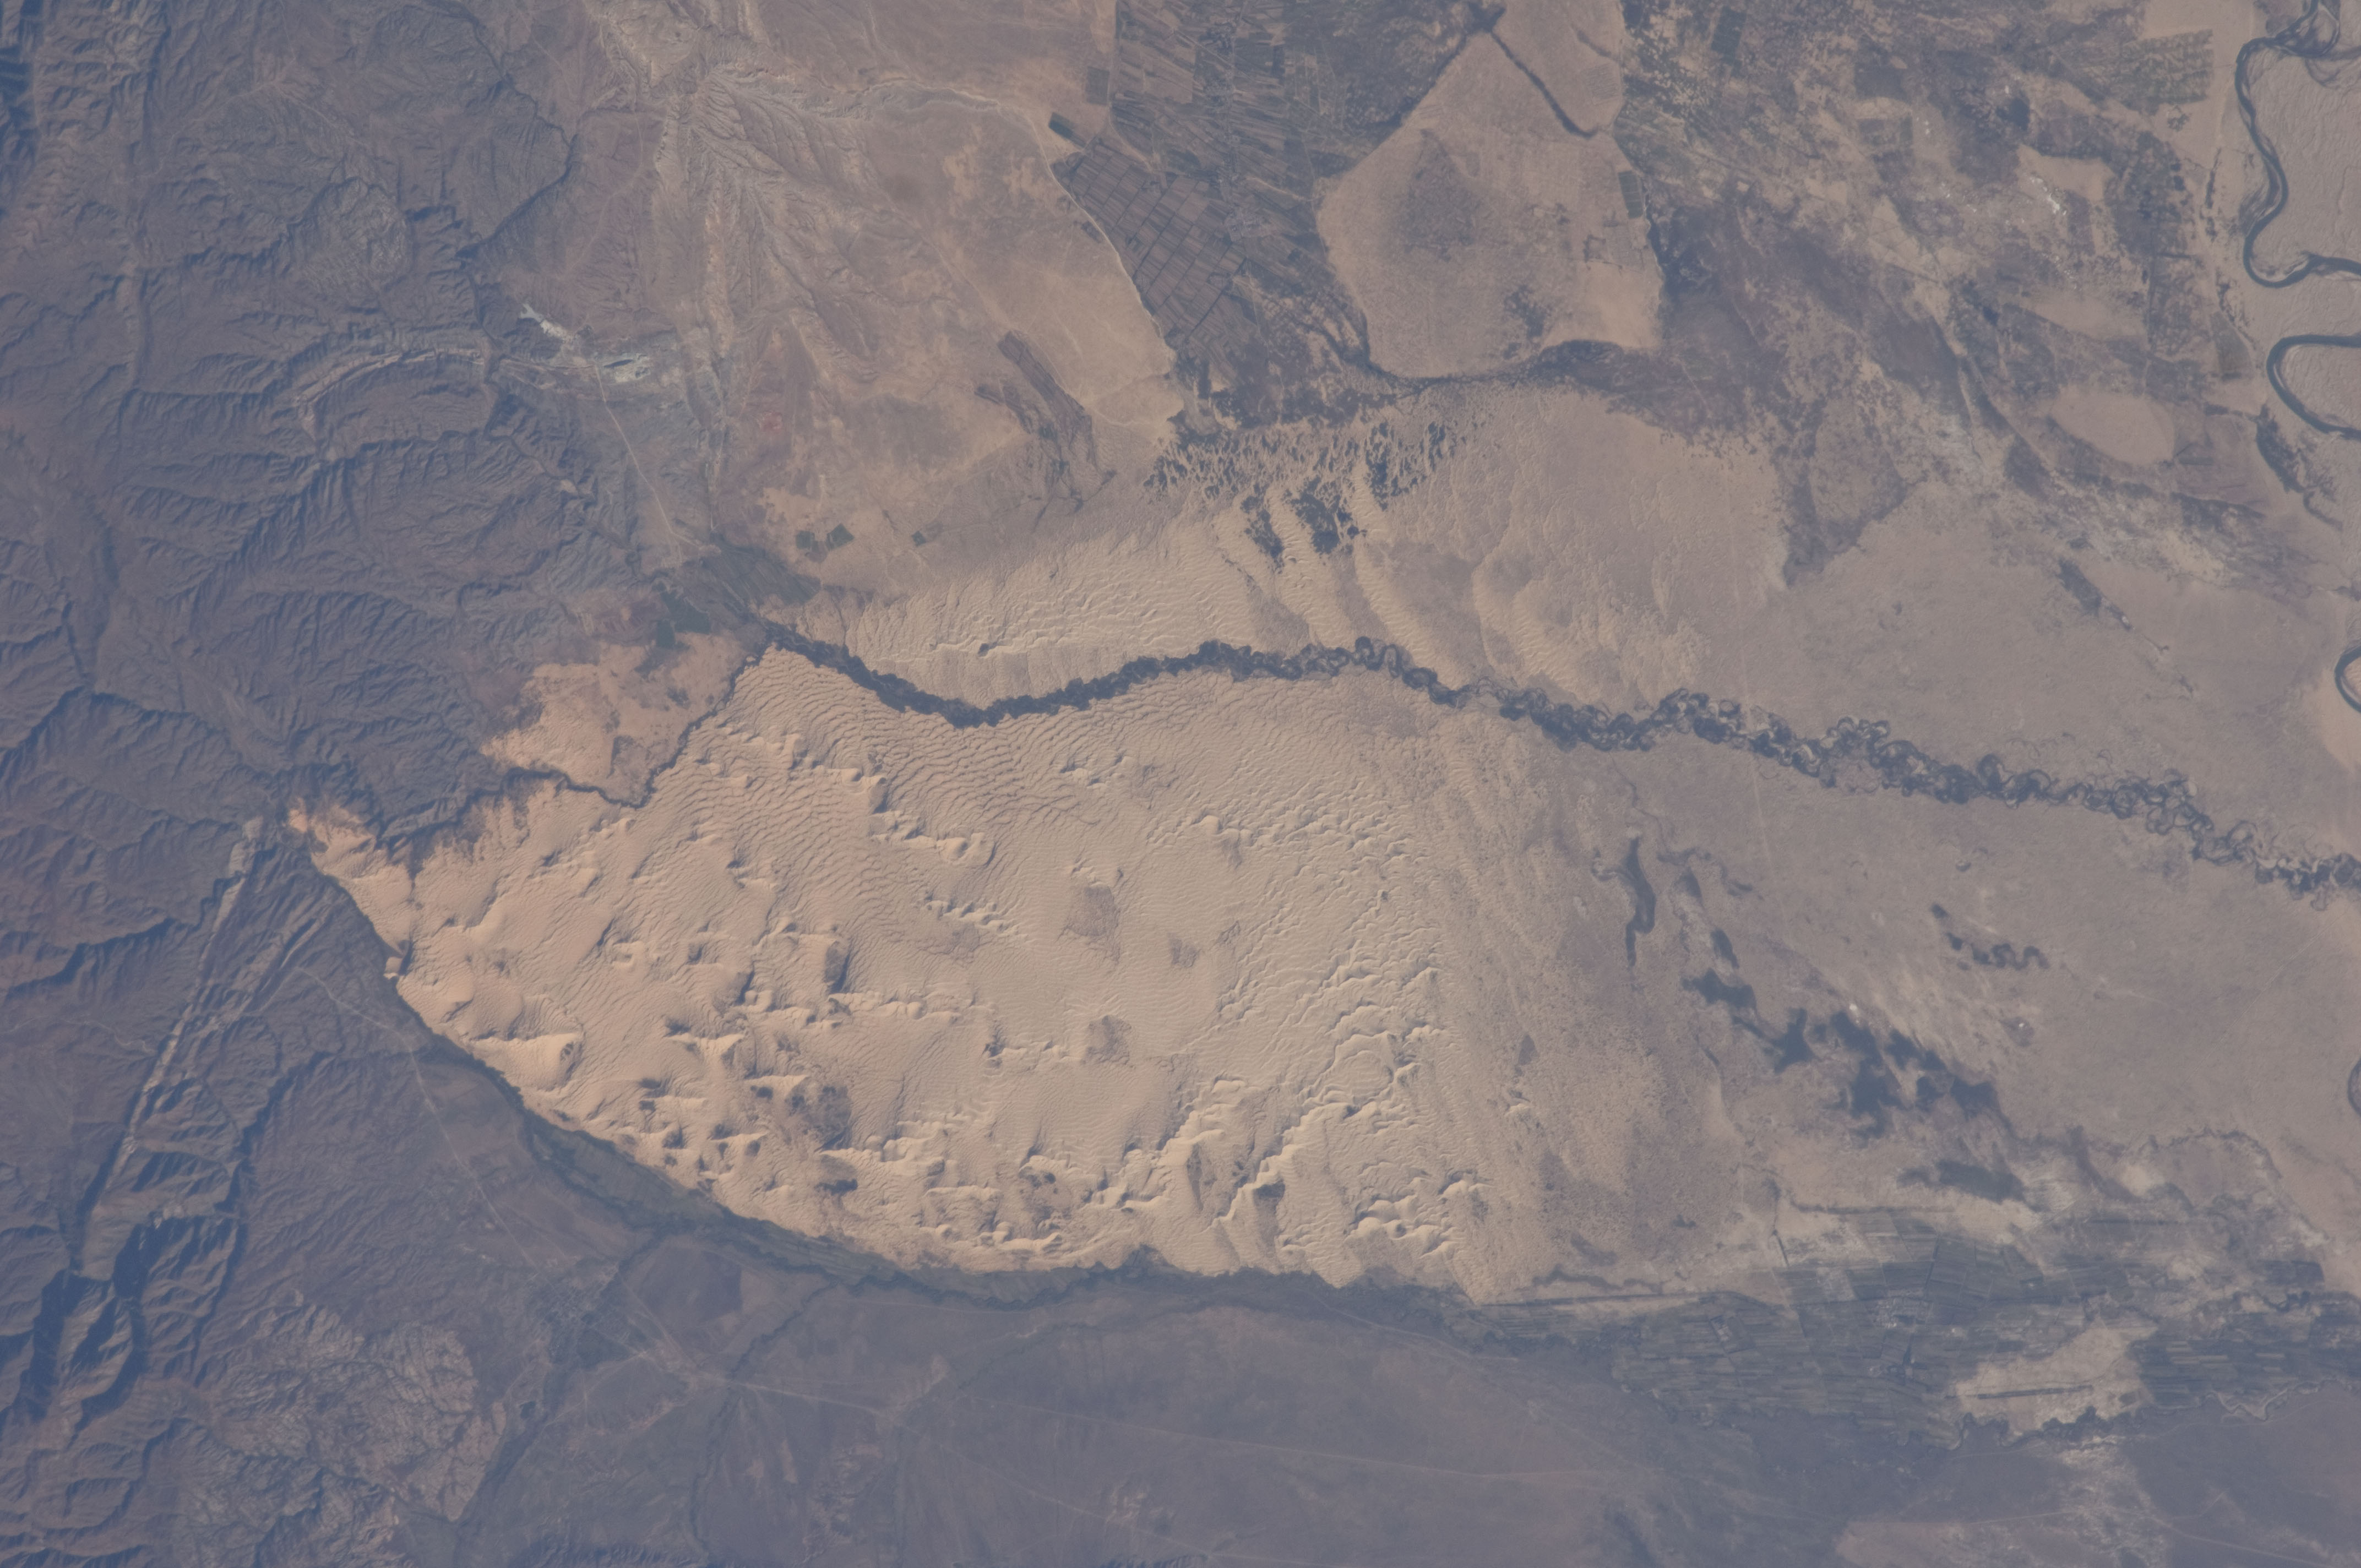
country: CHINA
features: DUNE FIELD, AGR., FOOTHILLS
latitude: 48.3
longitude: 85.8
